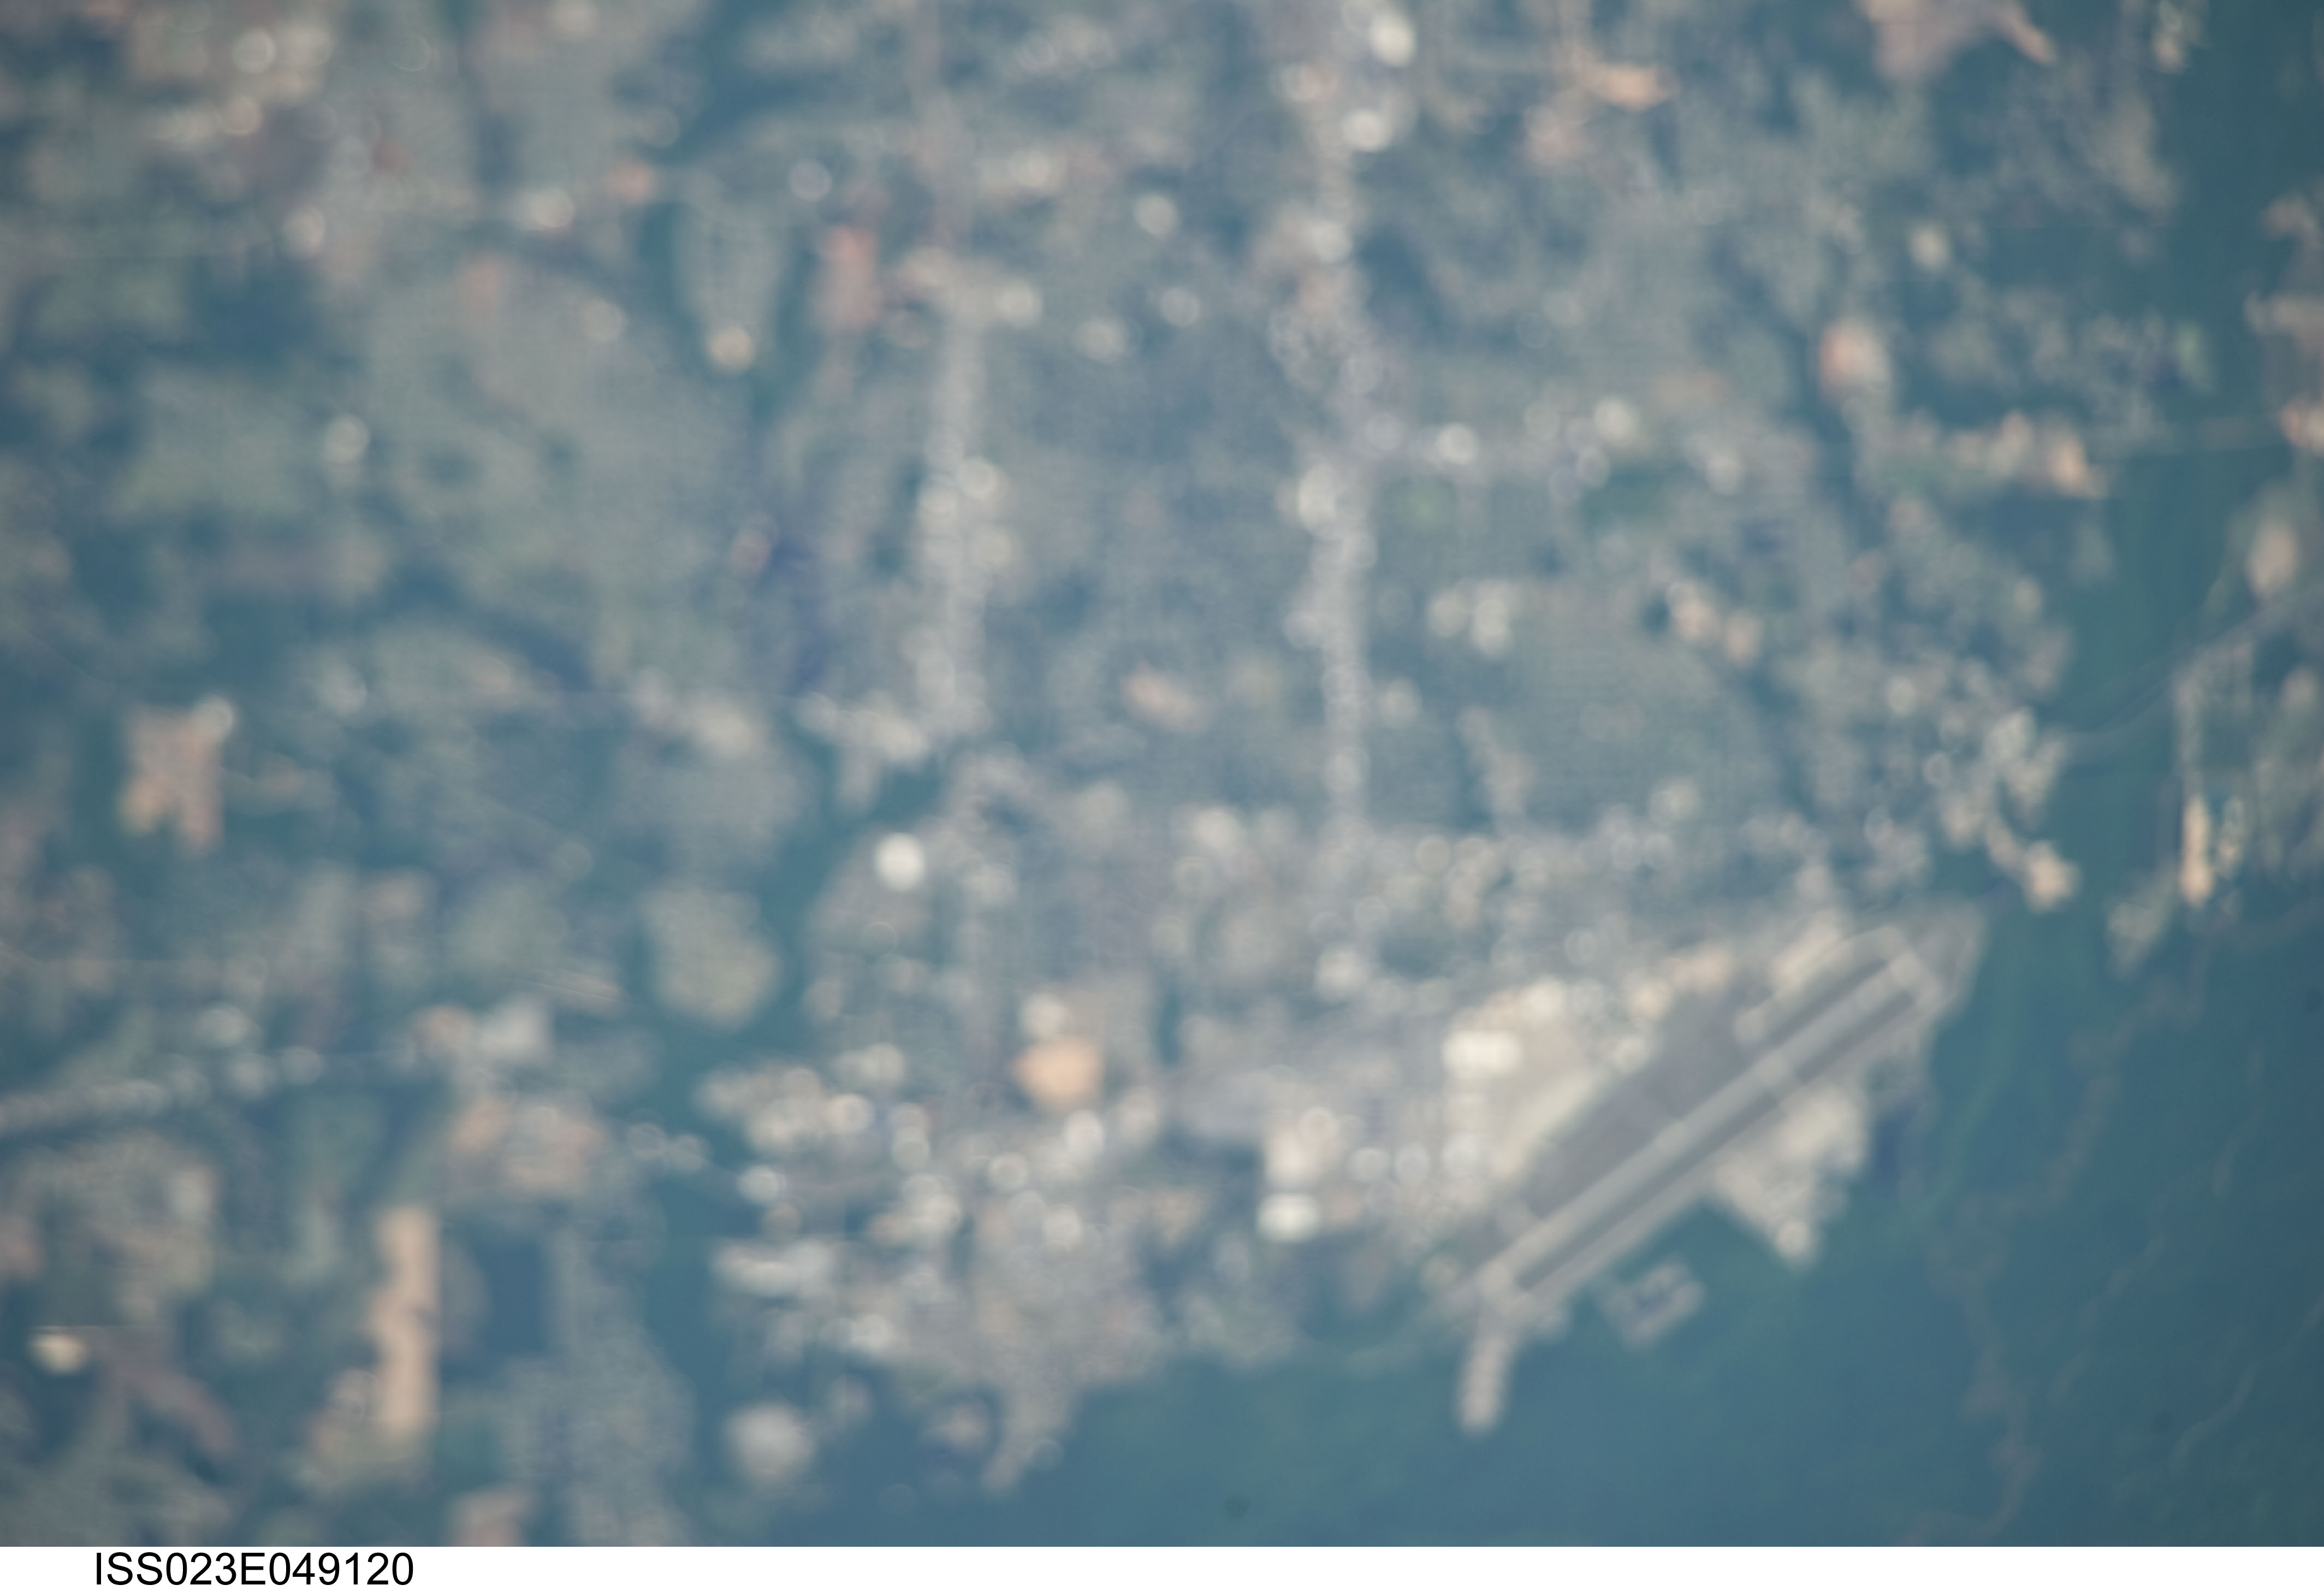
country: USA-GEORGIA
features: BLURRY
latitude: 32.6
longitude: -83.6
